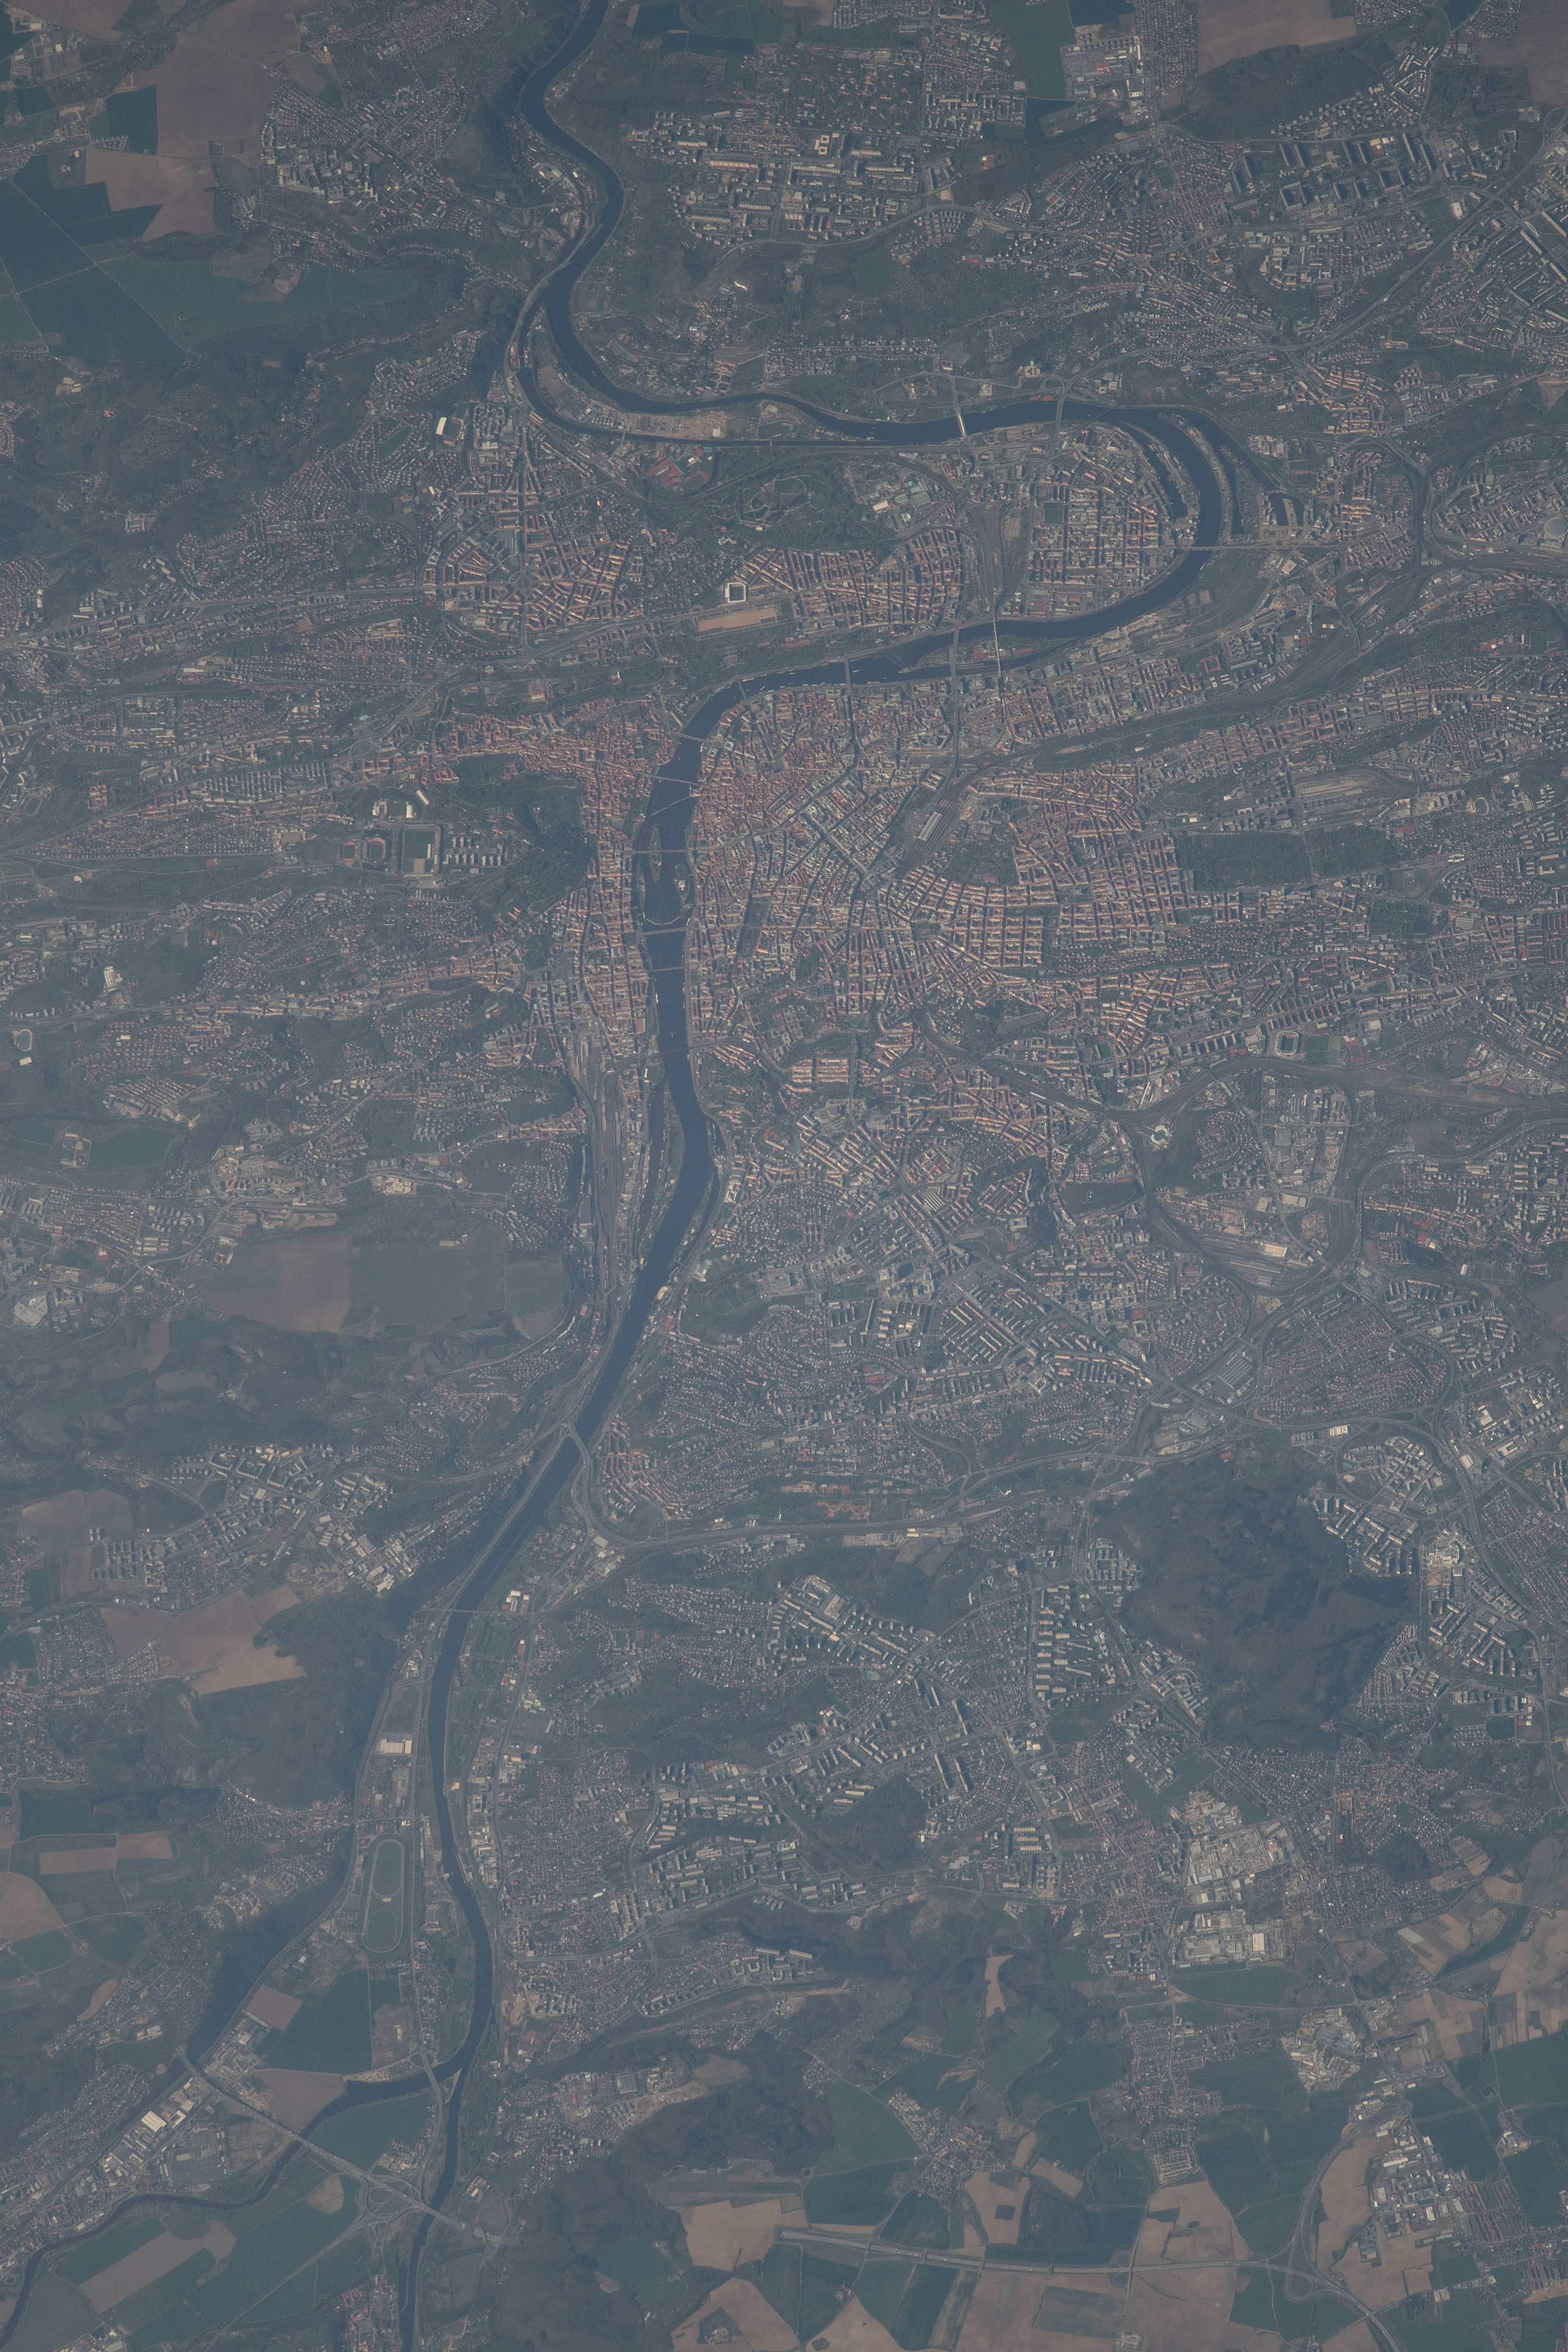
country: CZECH REPUBLIC
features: PRAGUE, VLTAVA RIVER
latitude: 50.1
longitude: 14.4
